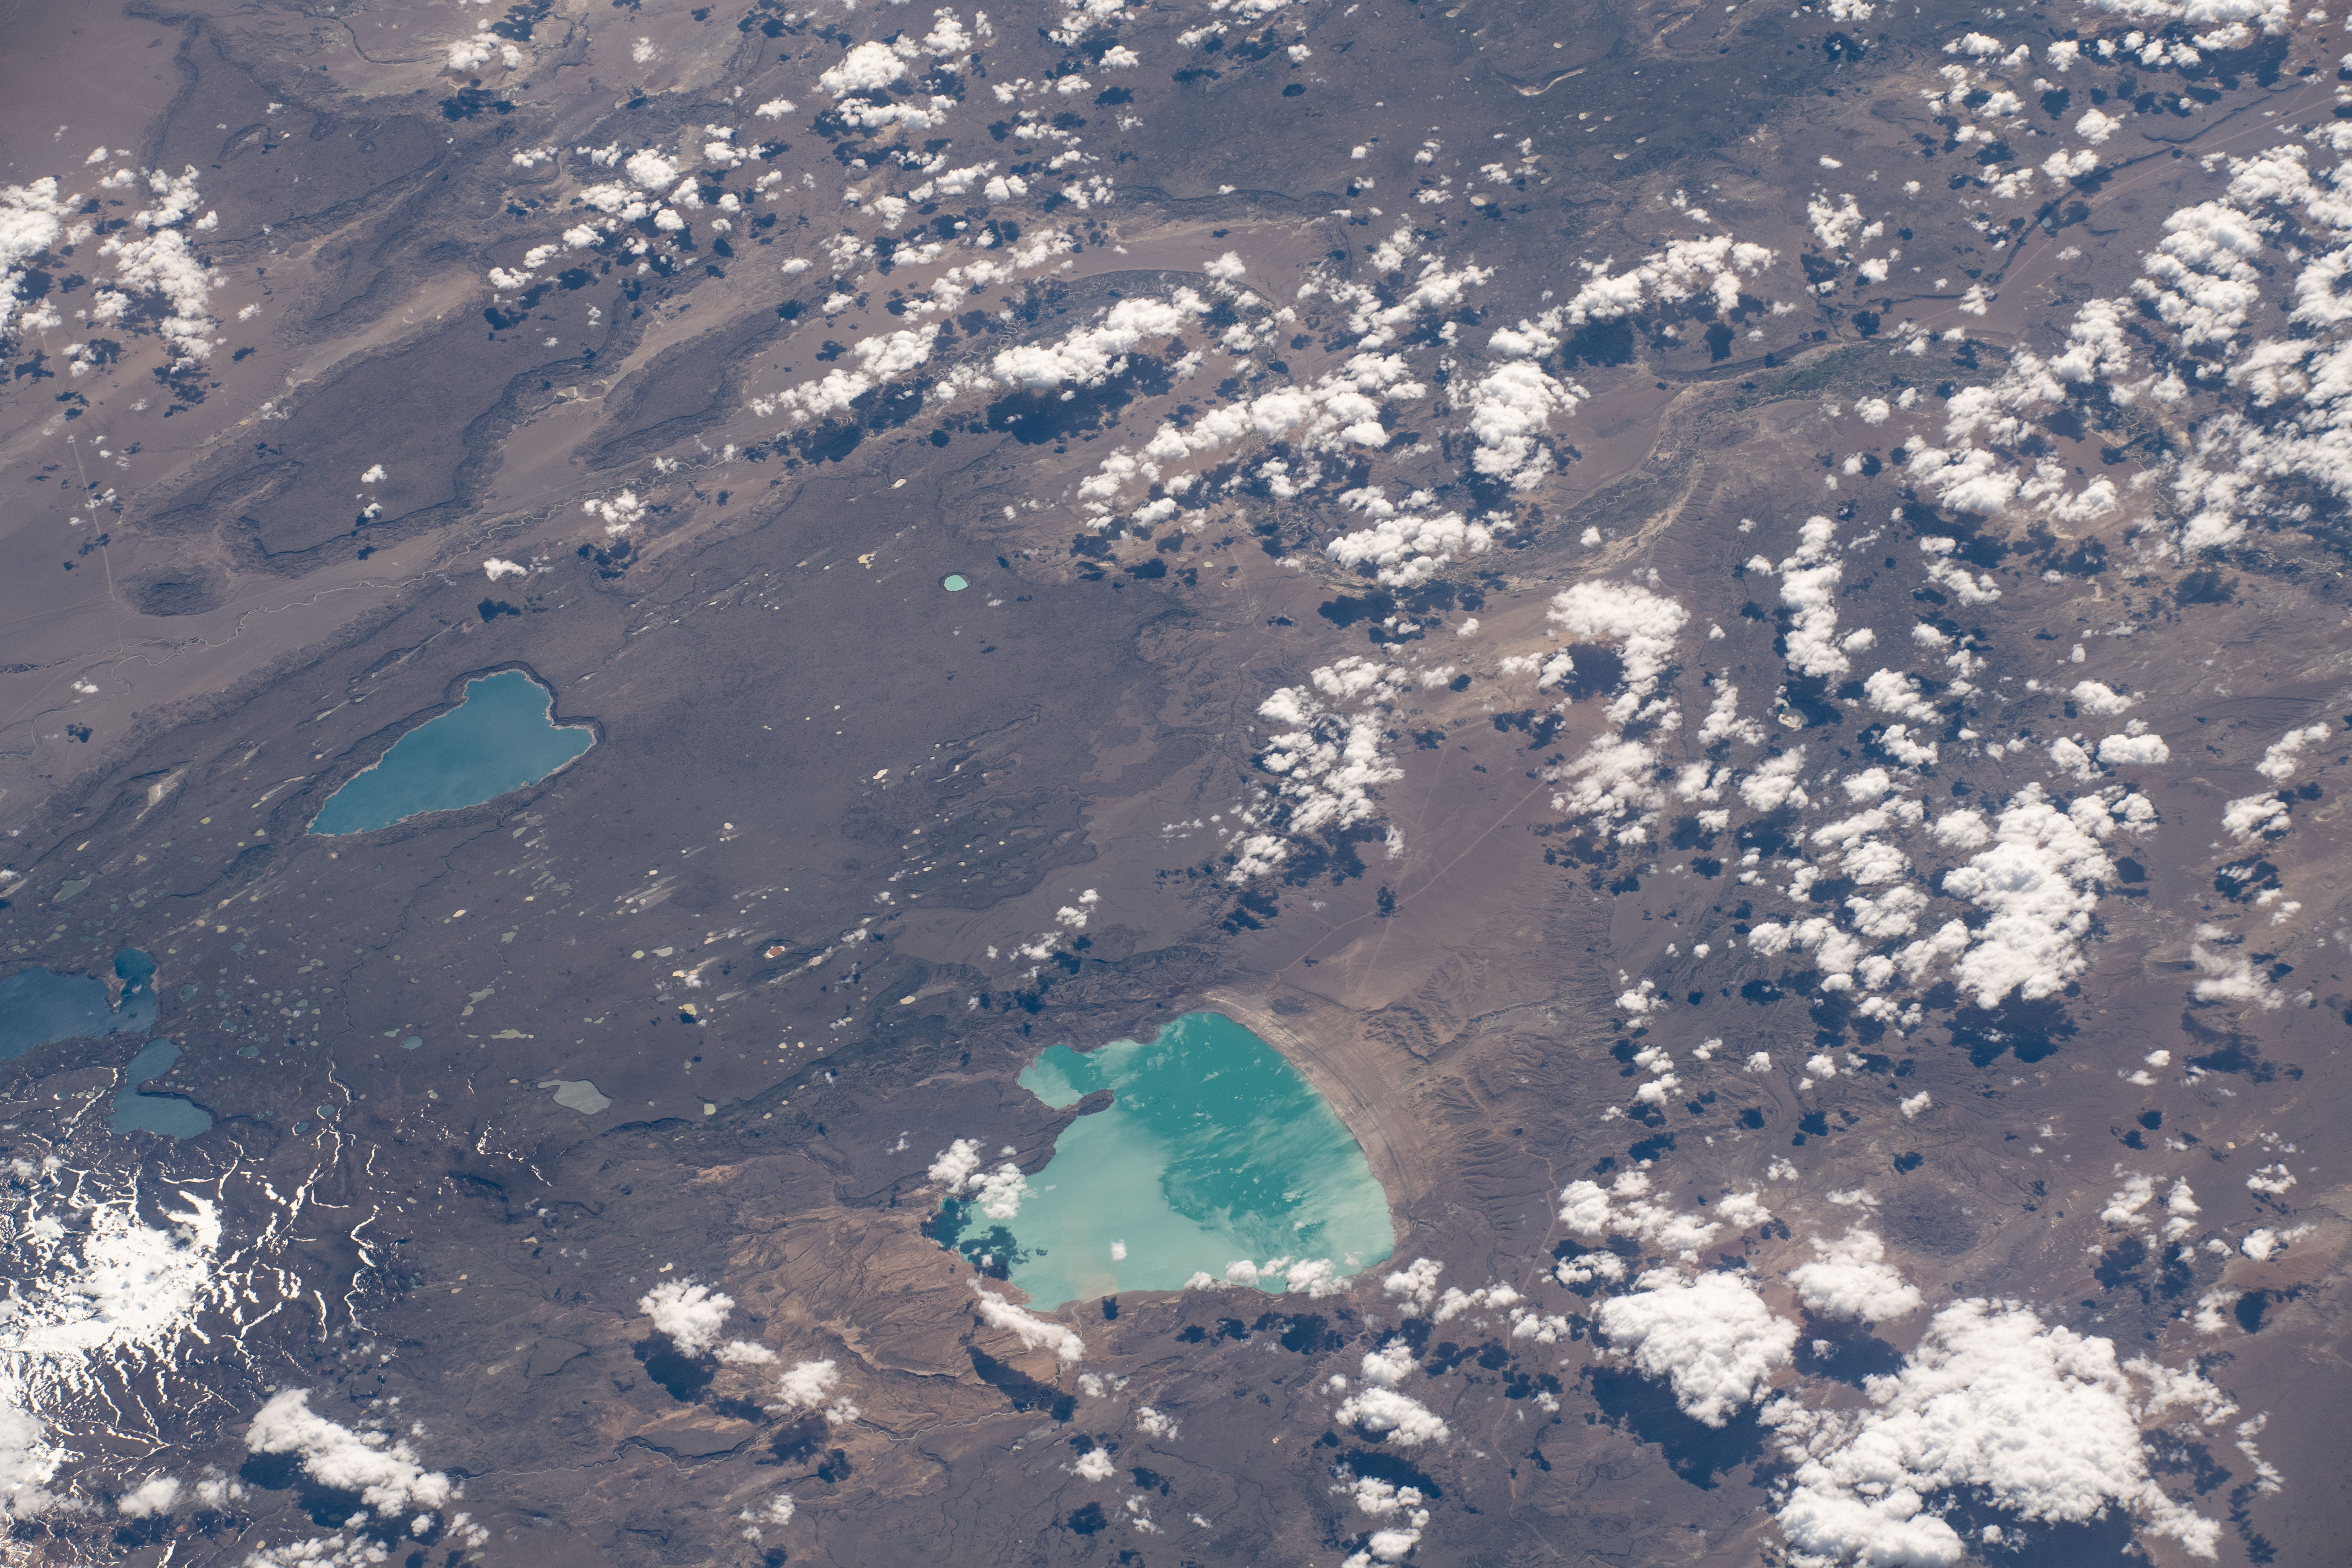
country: ARGENTINA
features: LAGO STROBEL, CARDIEL LAKE
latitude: -48.8
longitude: -71.0
